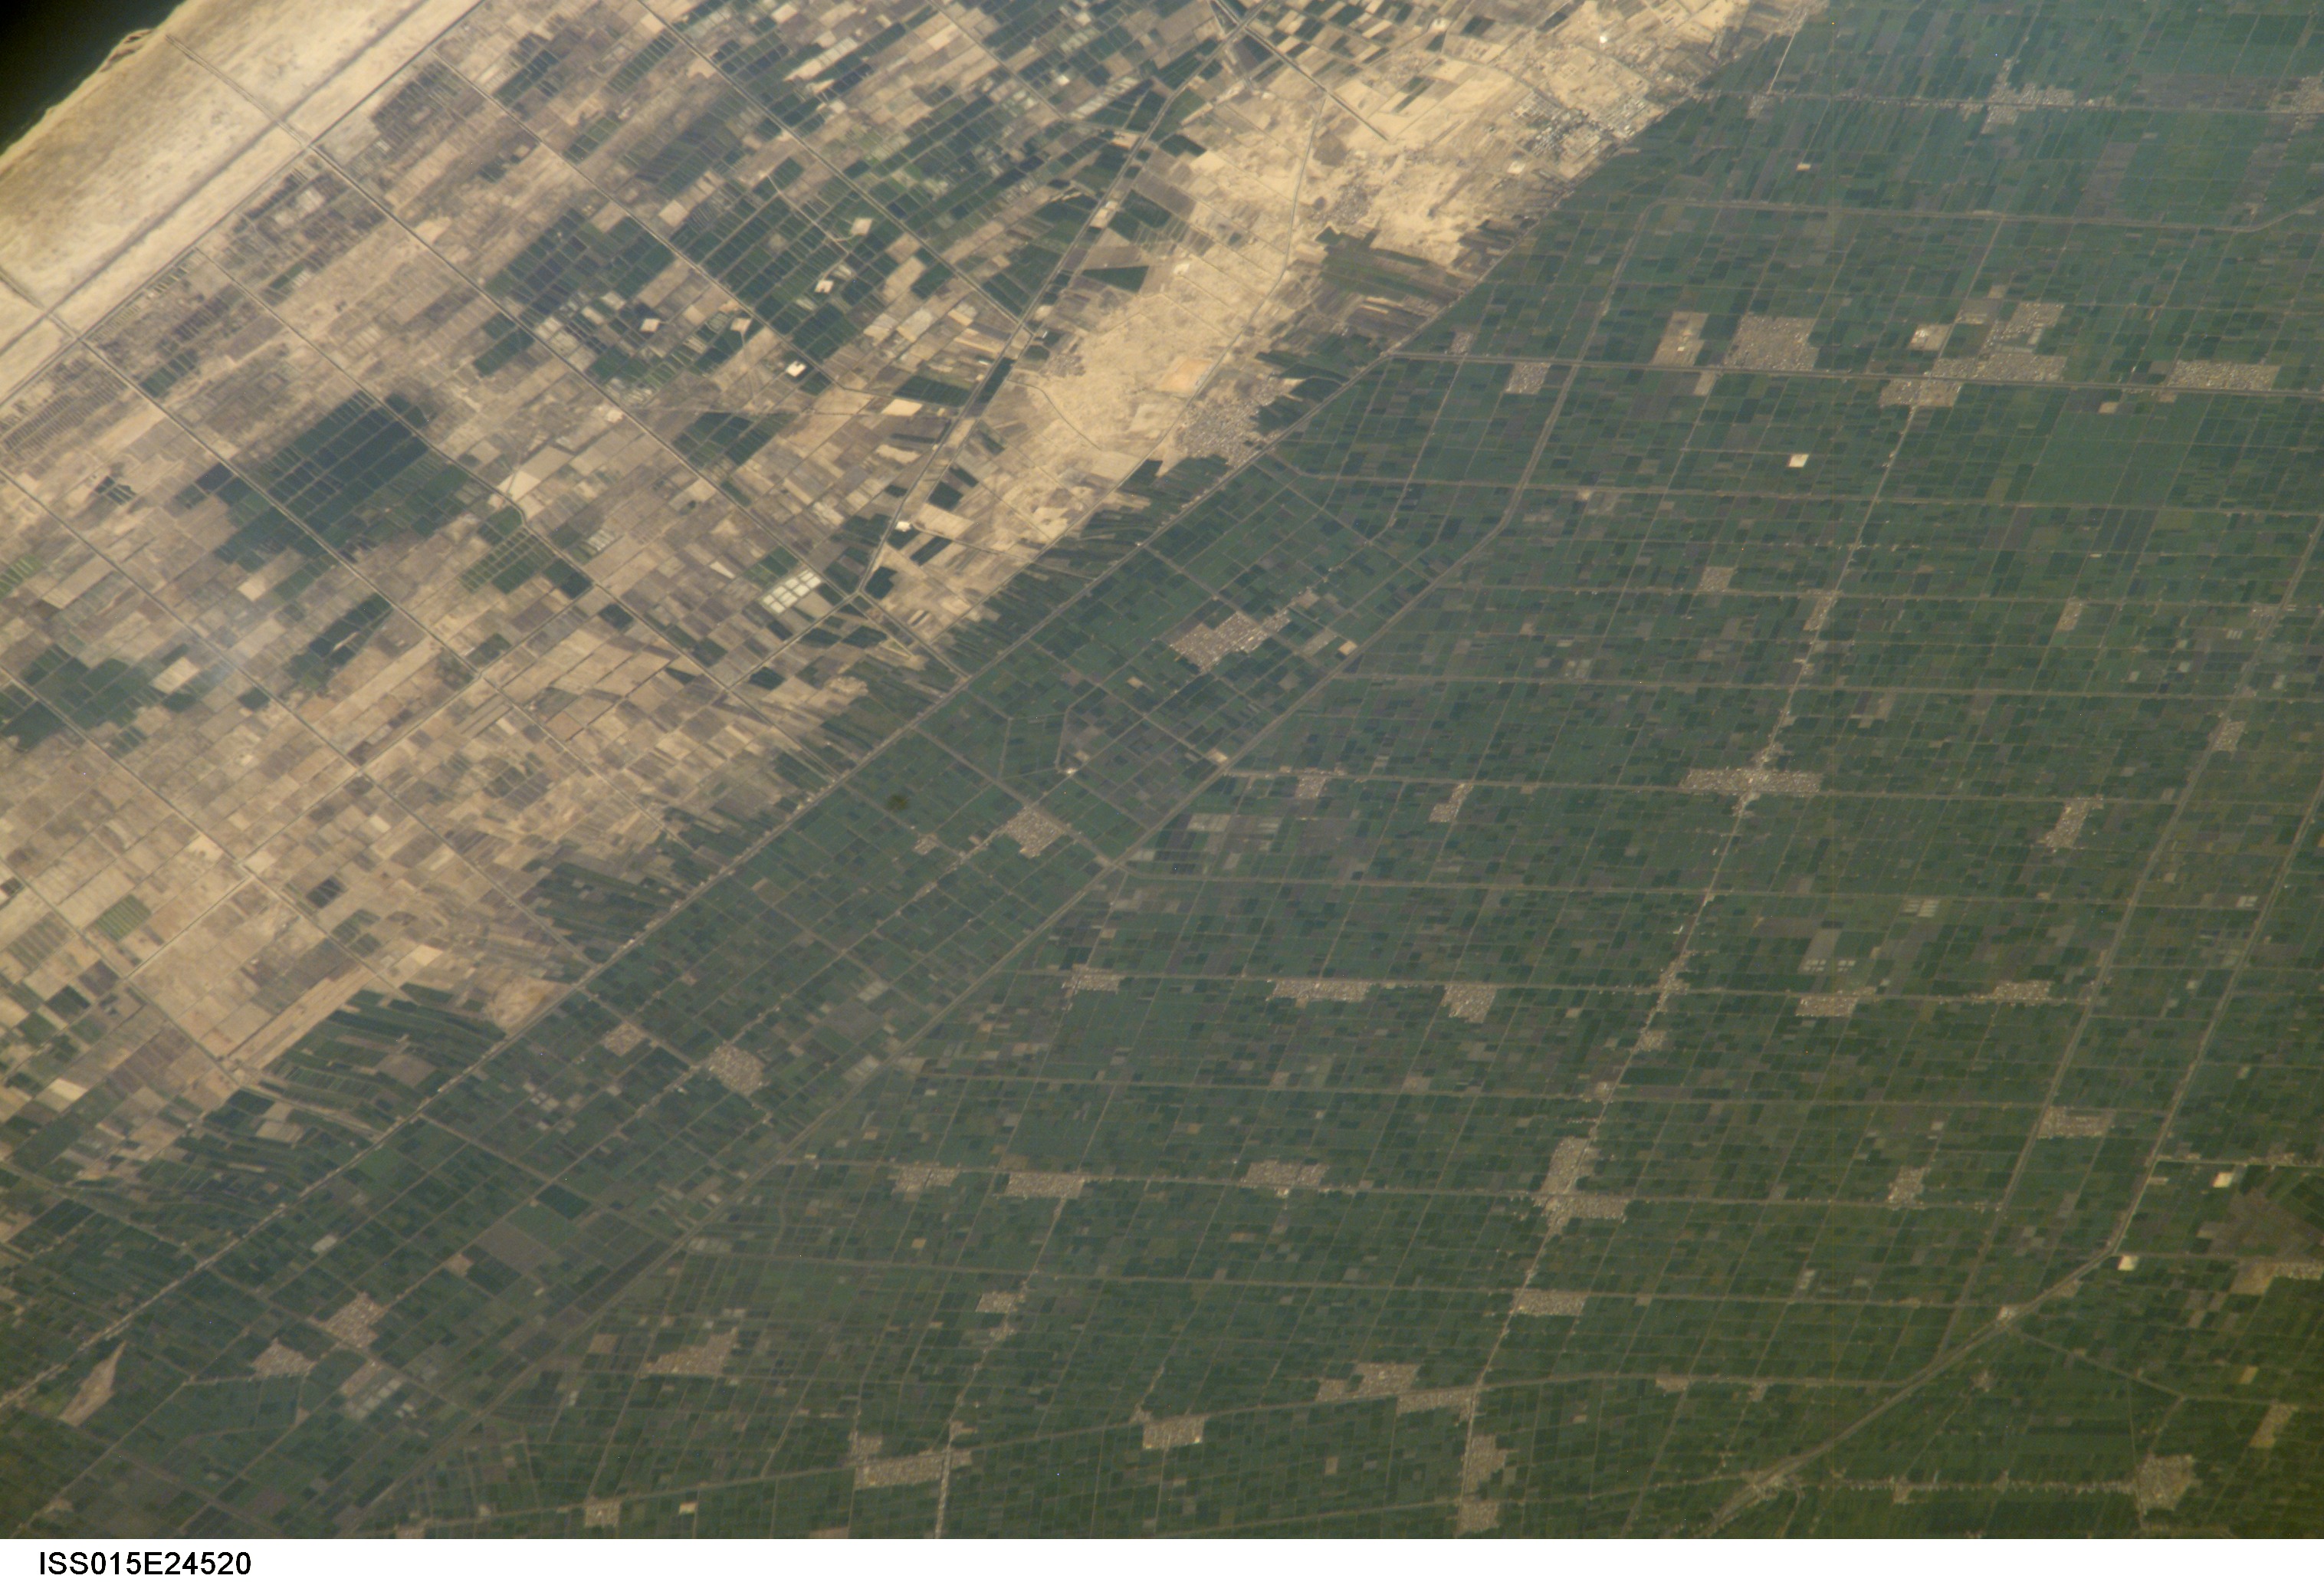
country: EGYPT
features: NILE R. DELTA, AGR., BEACH
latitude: 31.4
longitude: 31.3
